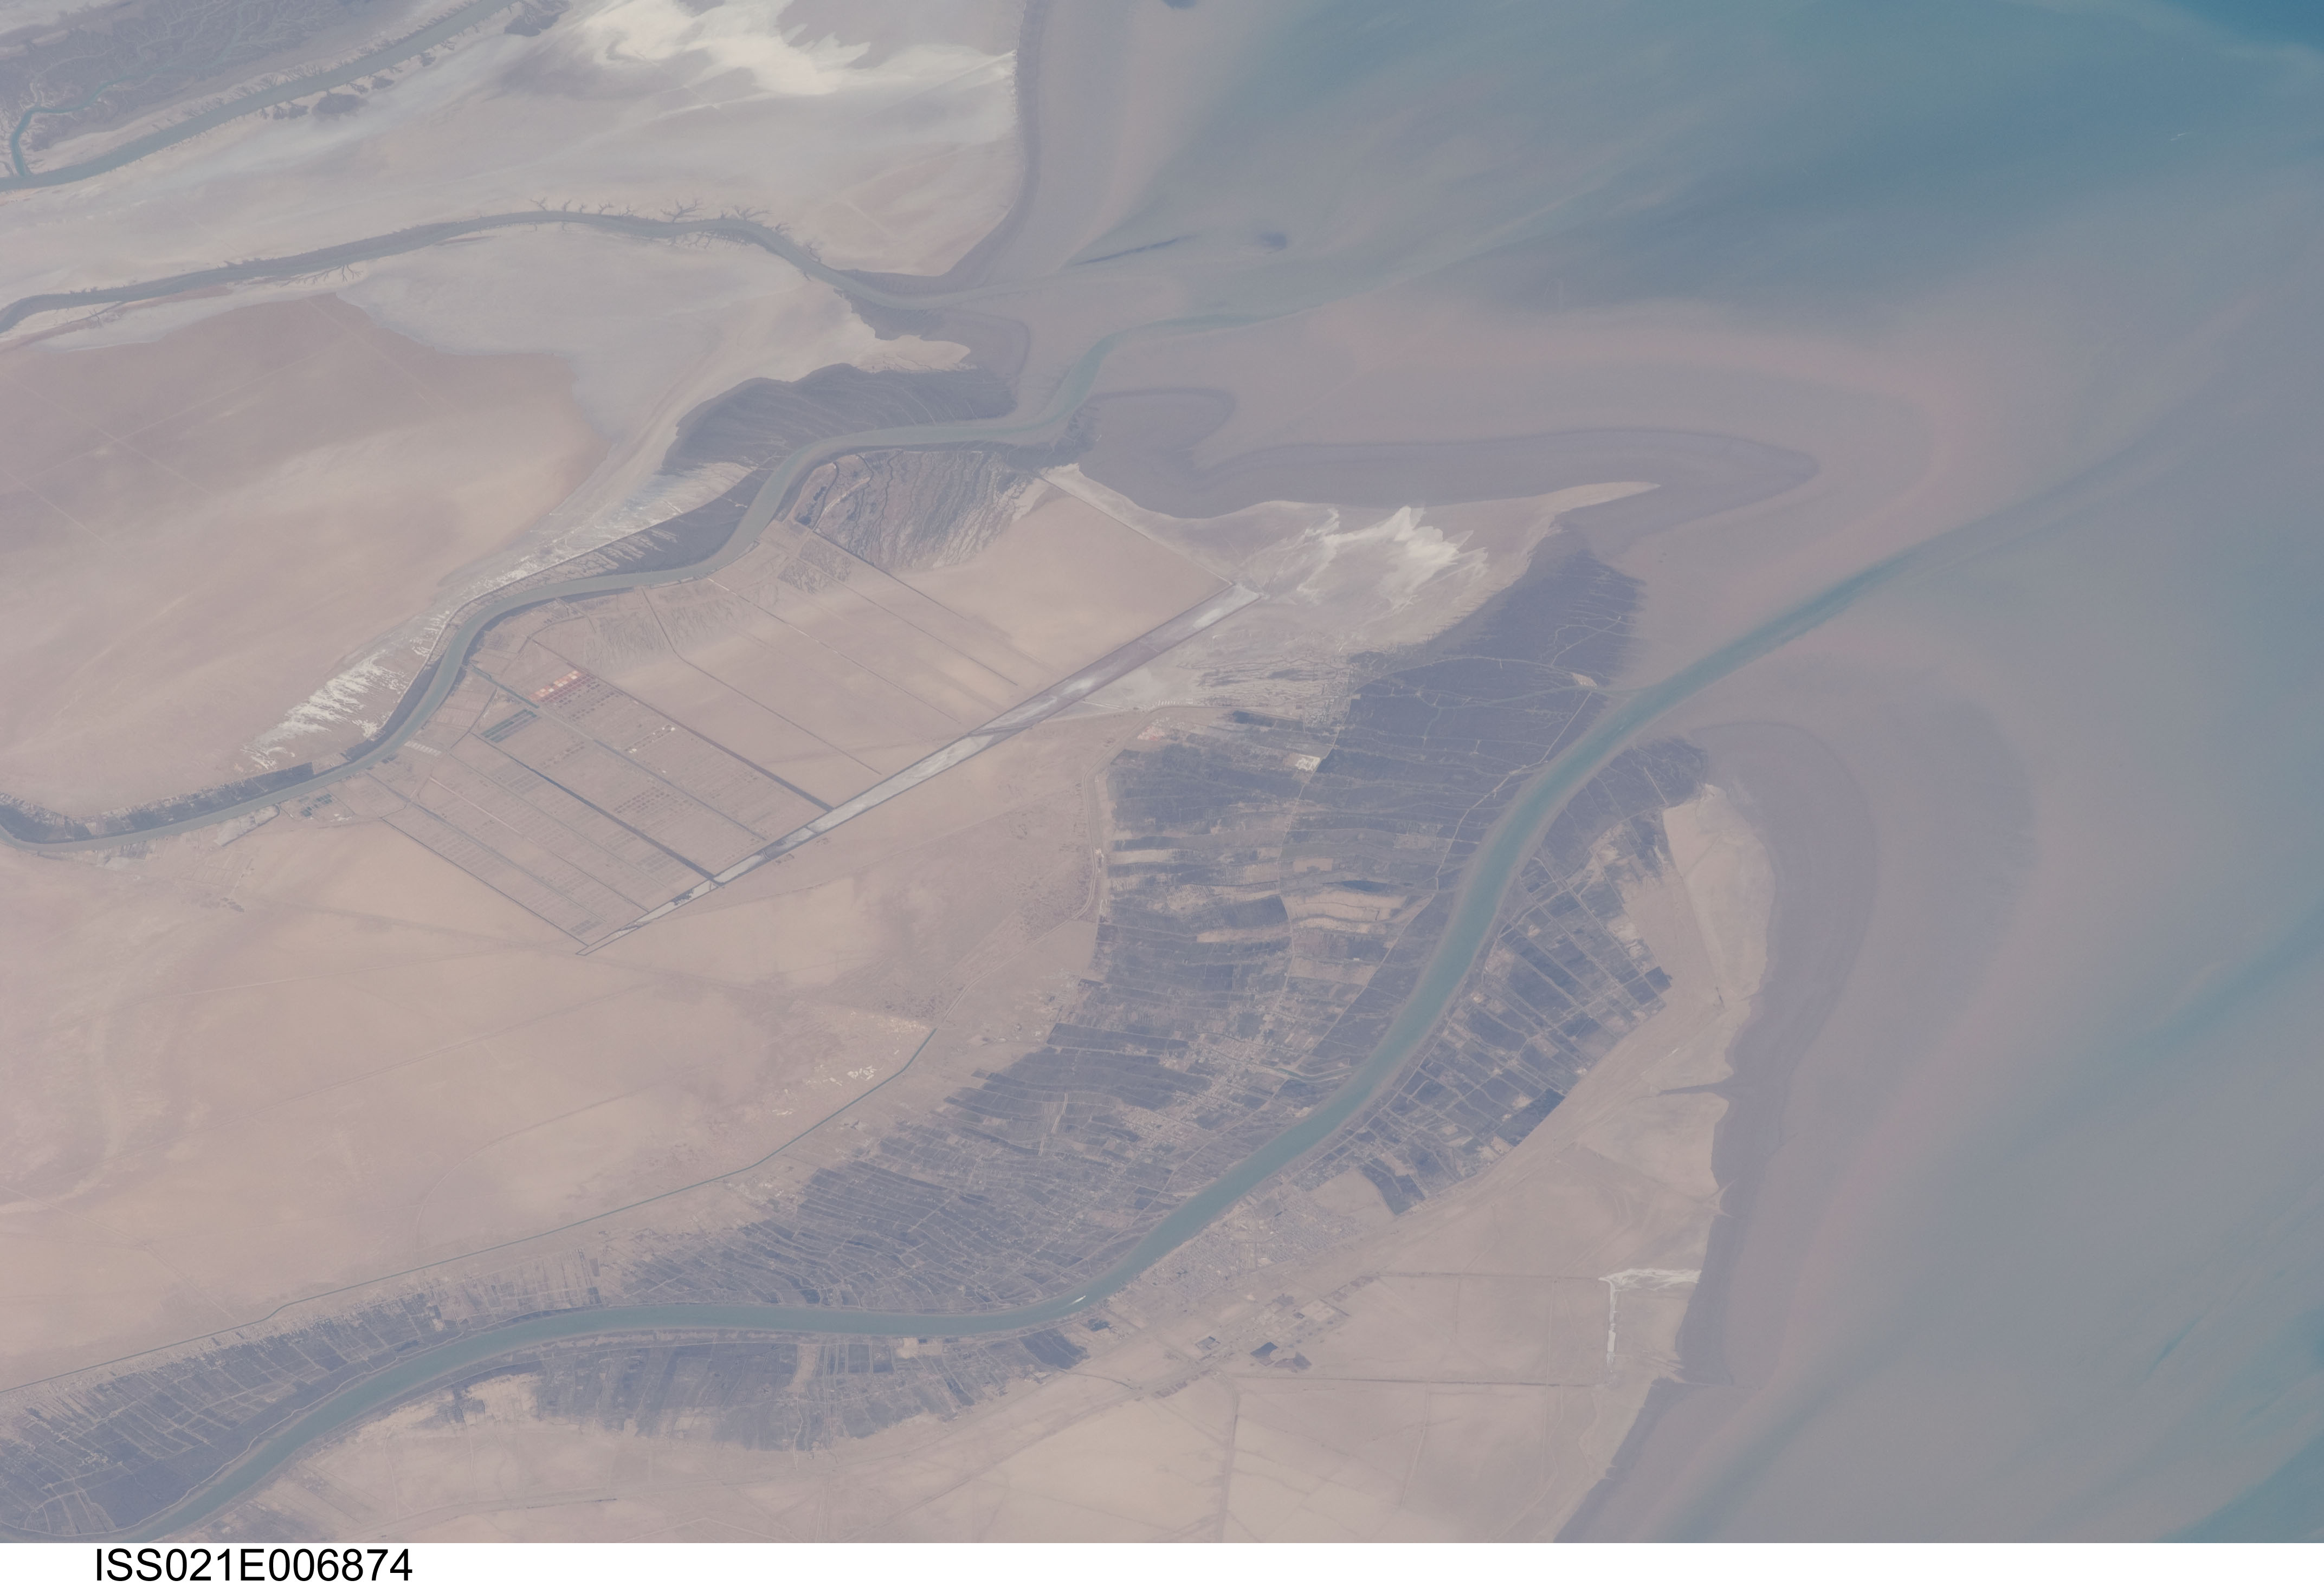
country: IRAN
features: AL-FAW CITY,MA'AMIR IRAQ,SHATT AL-ARAB,GULF OF ARVAND KENAR,AL-FAW PENINSULA,ARVAND KENAR,PERSIAN GULF
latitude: 30.0
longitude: 48.6
